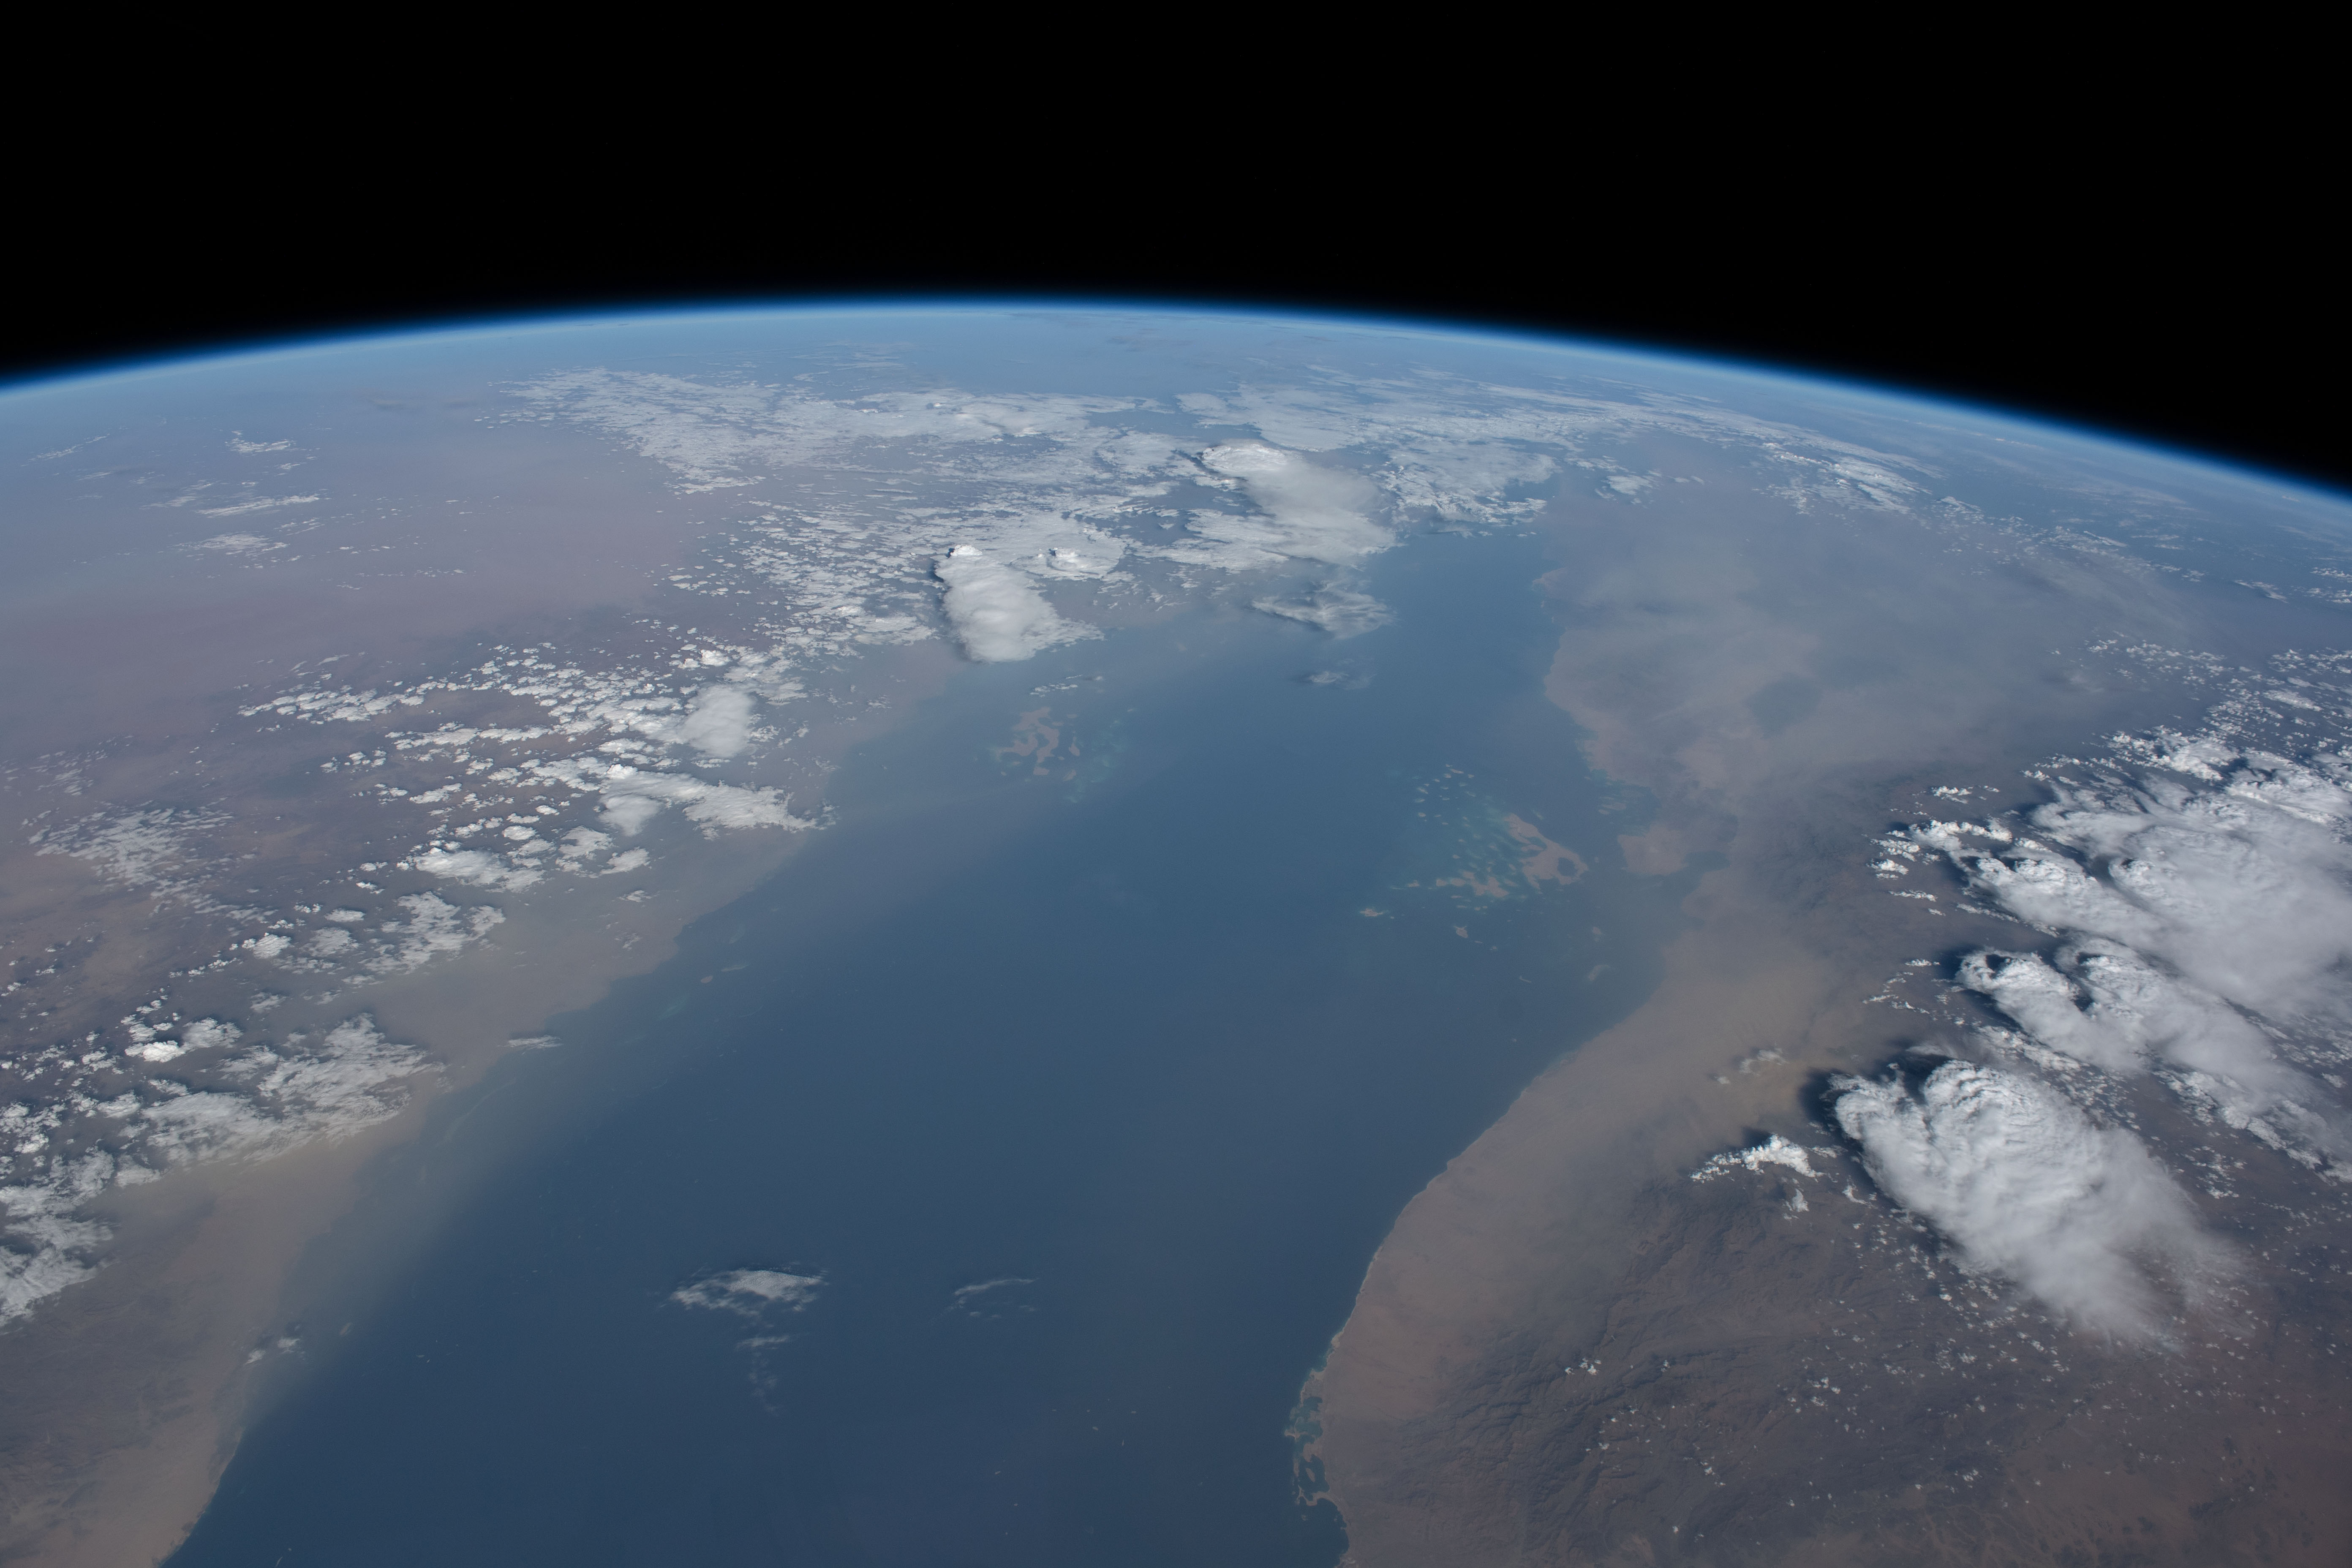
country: ERITREA
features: YEMEN, RED SEA, DAHLAK MARINE NATIONAL PARK, FARASAN ISLAND MARINE SANCTUARY, JAZIRAT JABAL ZAQAR, JABAL ALSABAYA, SAUDI ARABIA, EARTH LIMB
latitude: 18.0
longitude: 40.0
